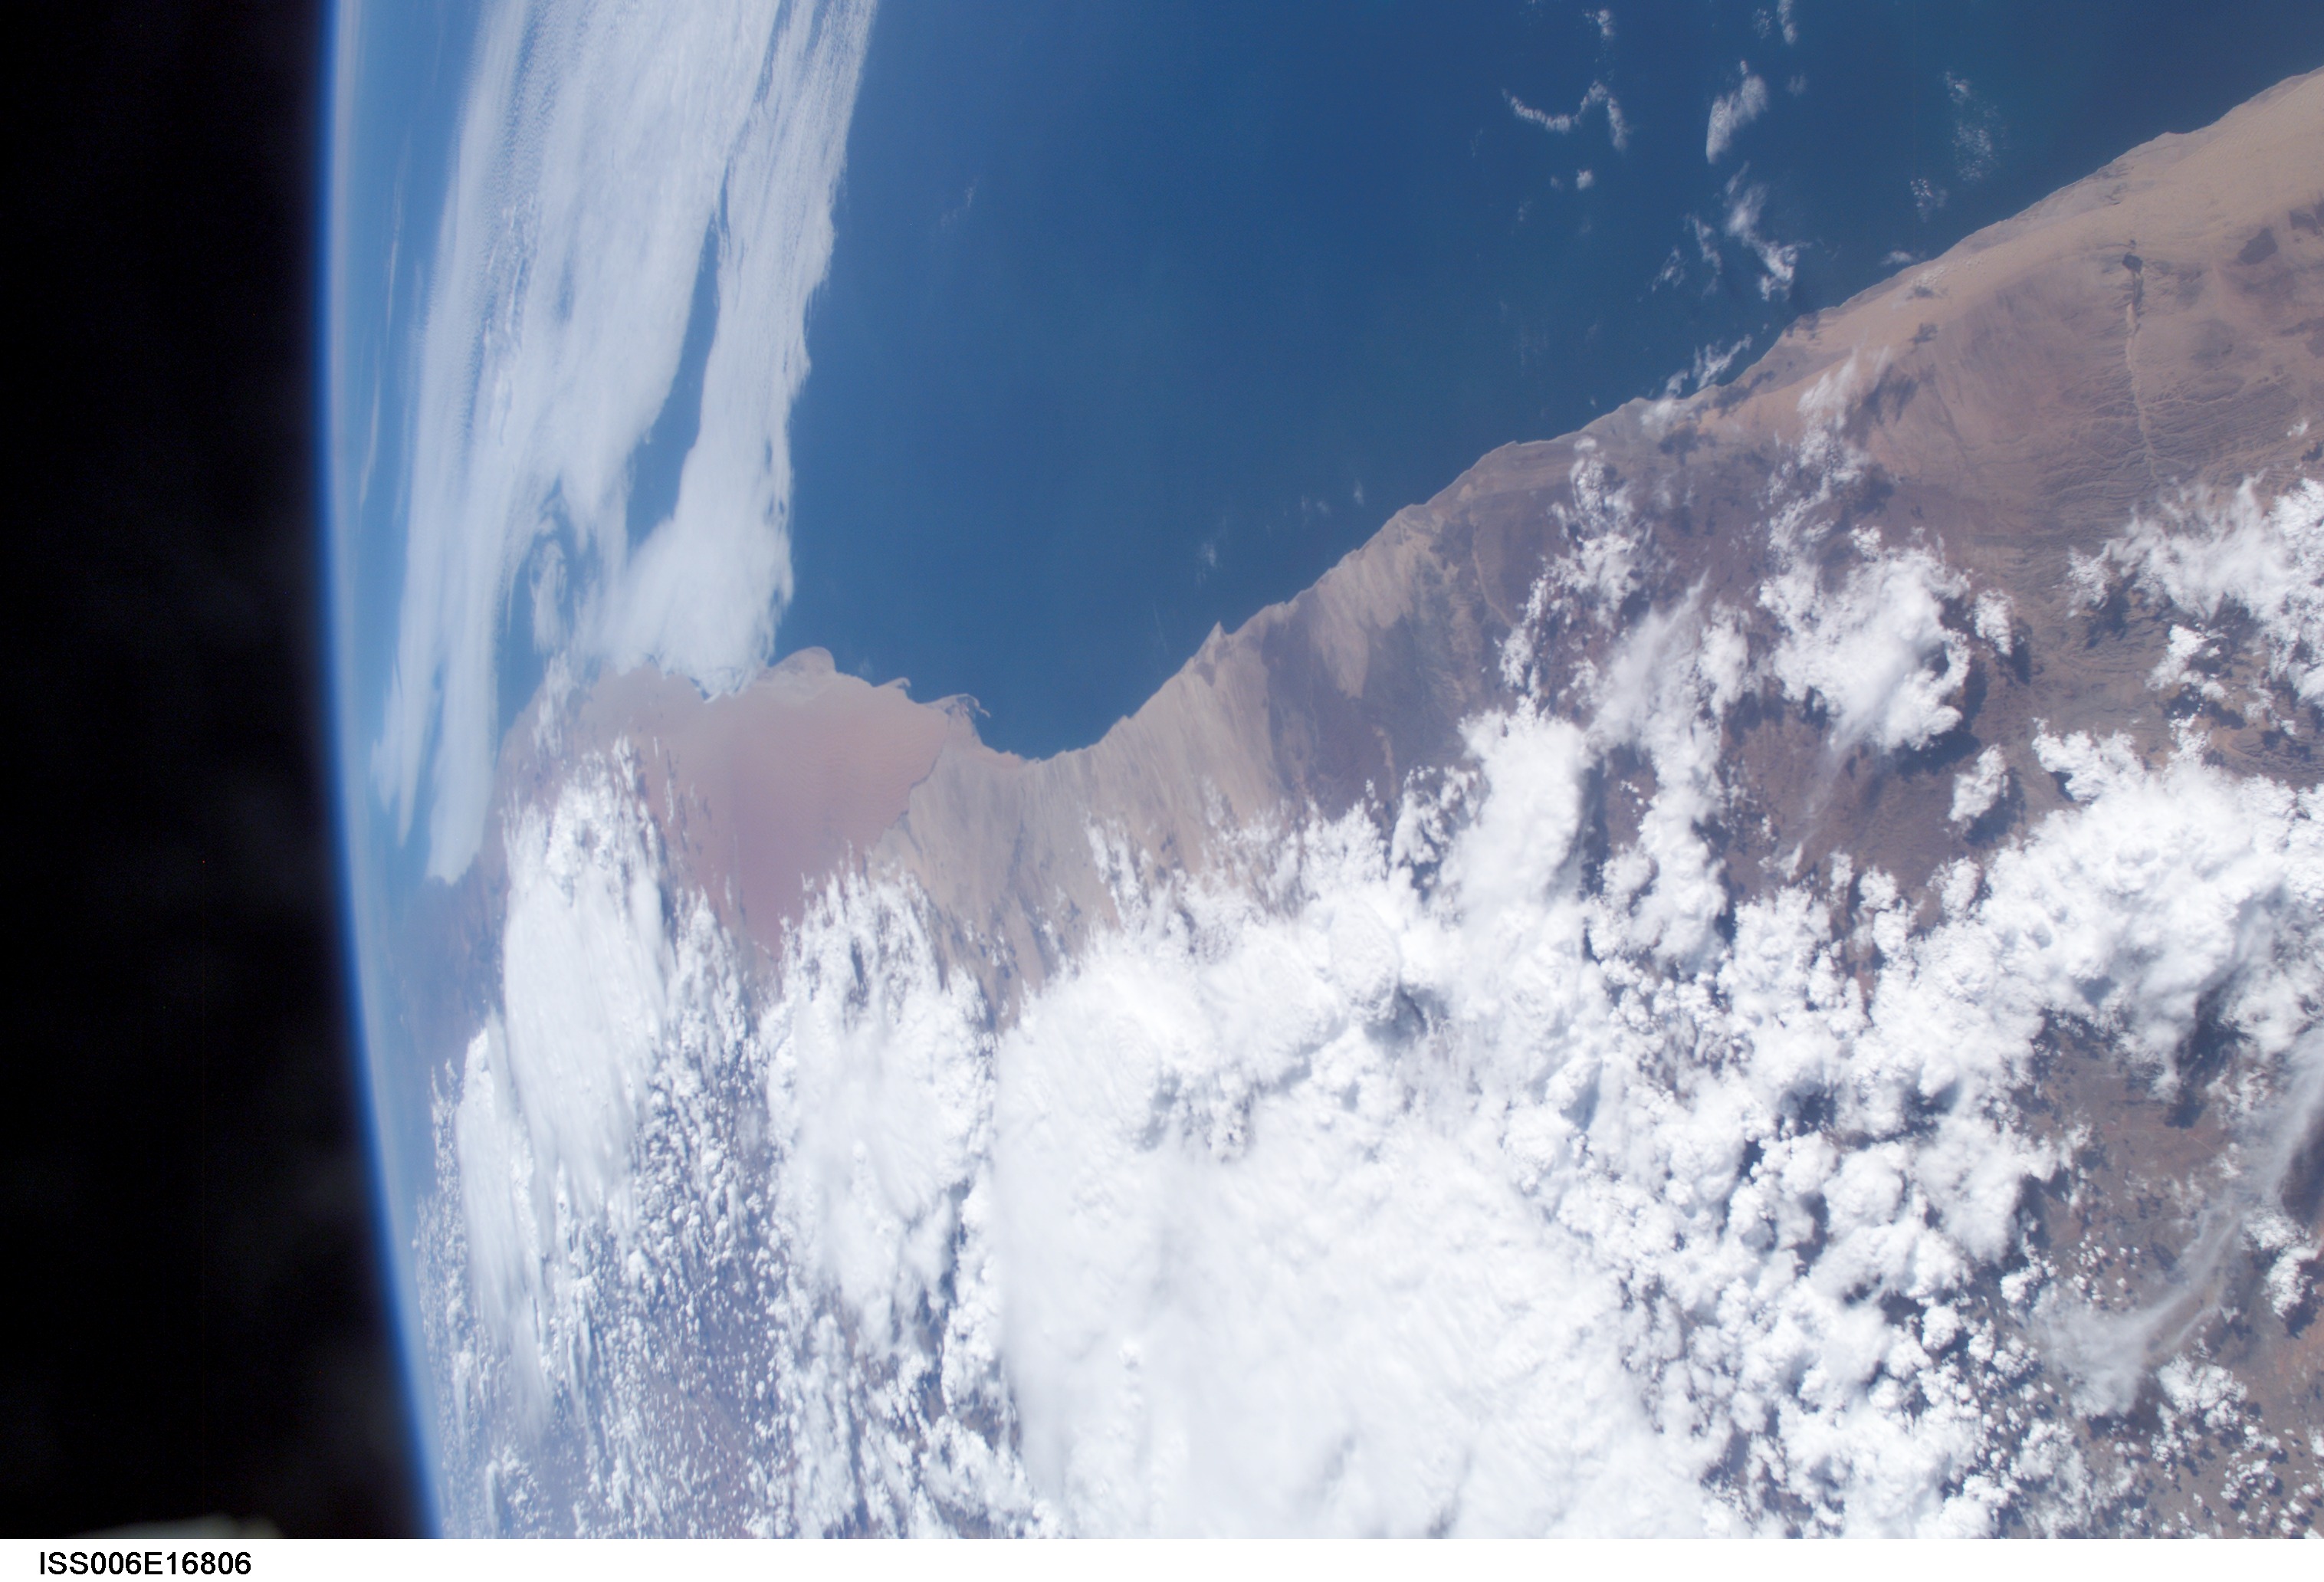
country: NAMIBIA
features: NAMIB DES., ATLANTIC O.
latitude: -22.0
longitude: 14.5
